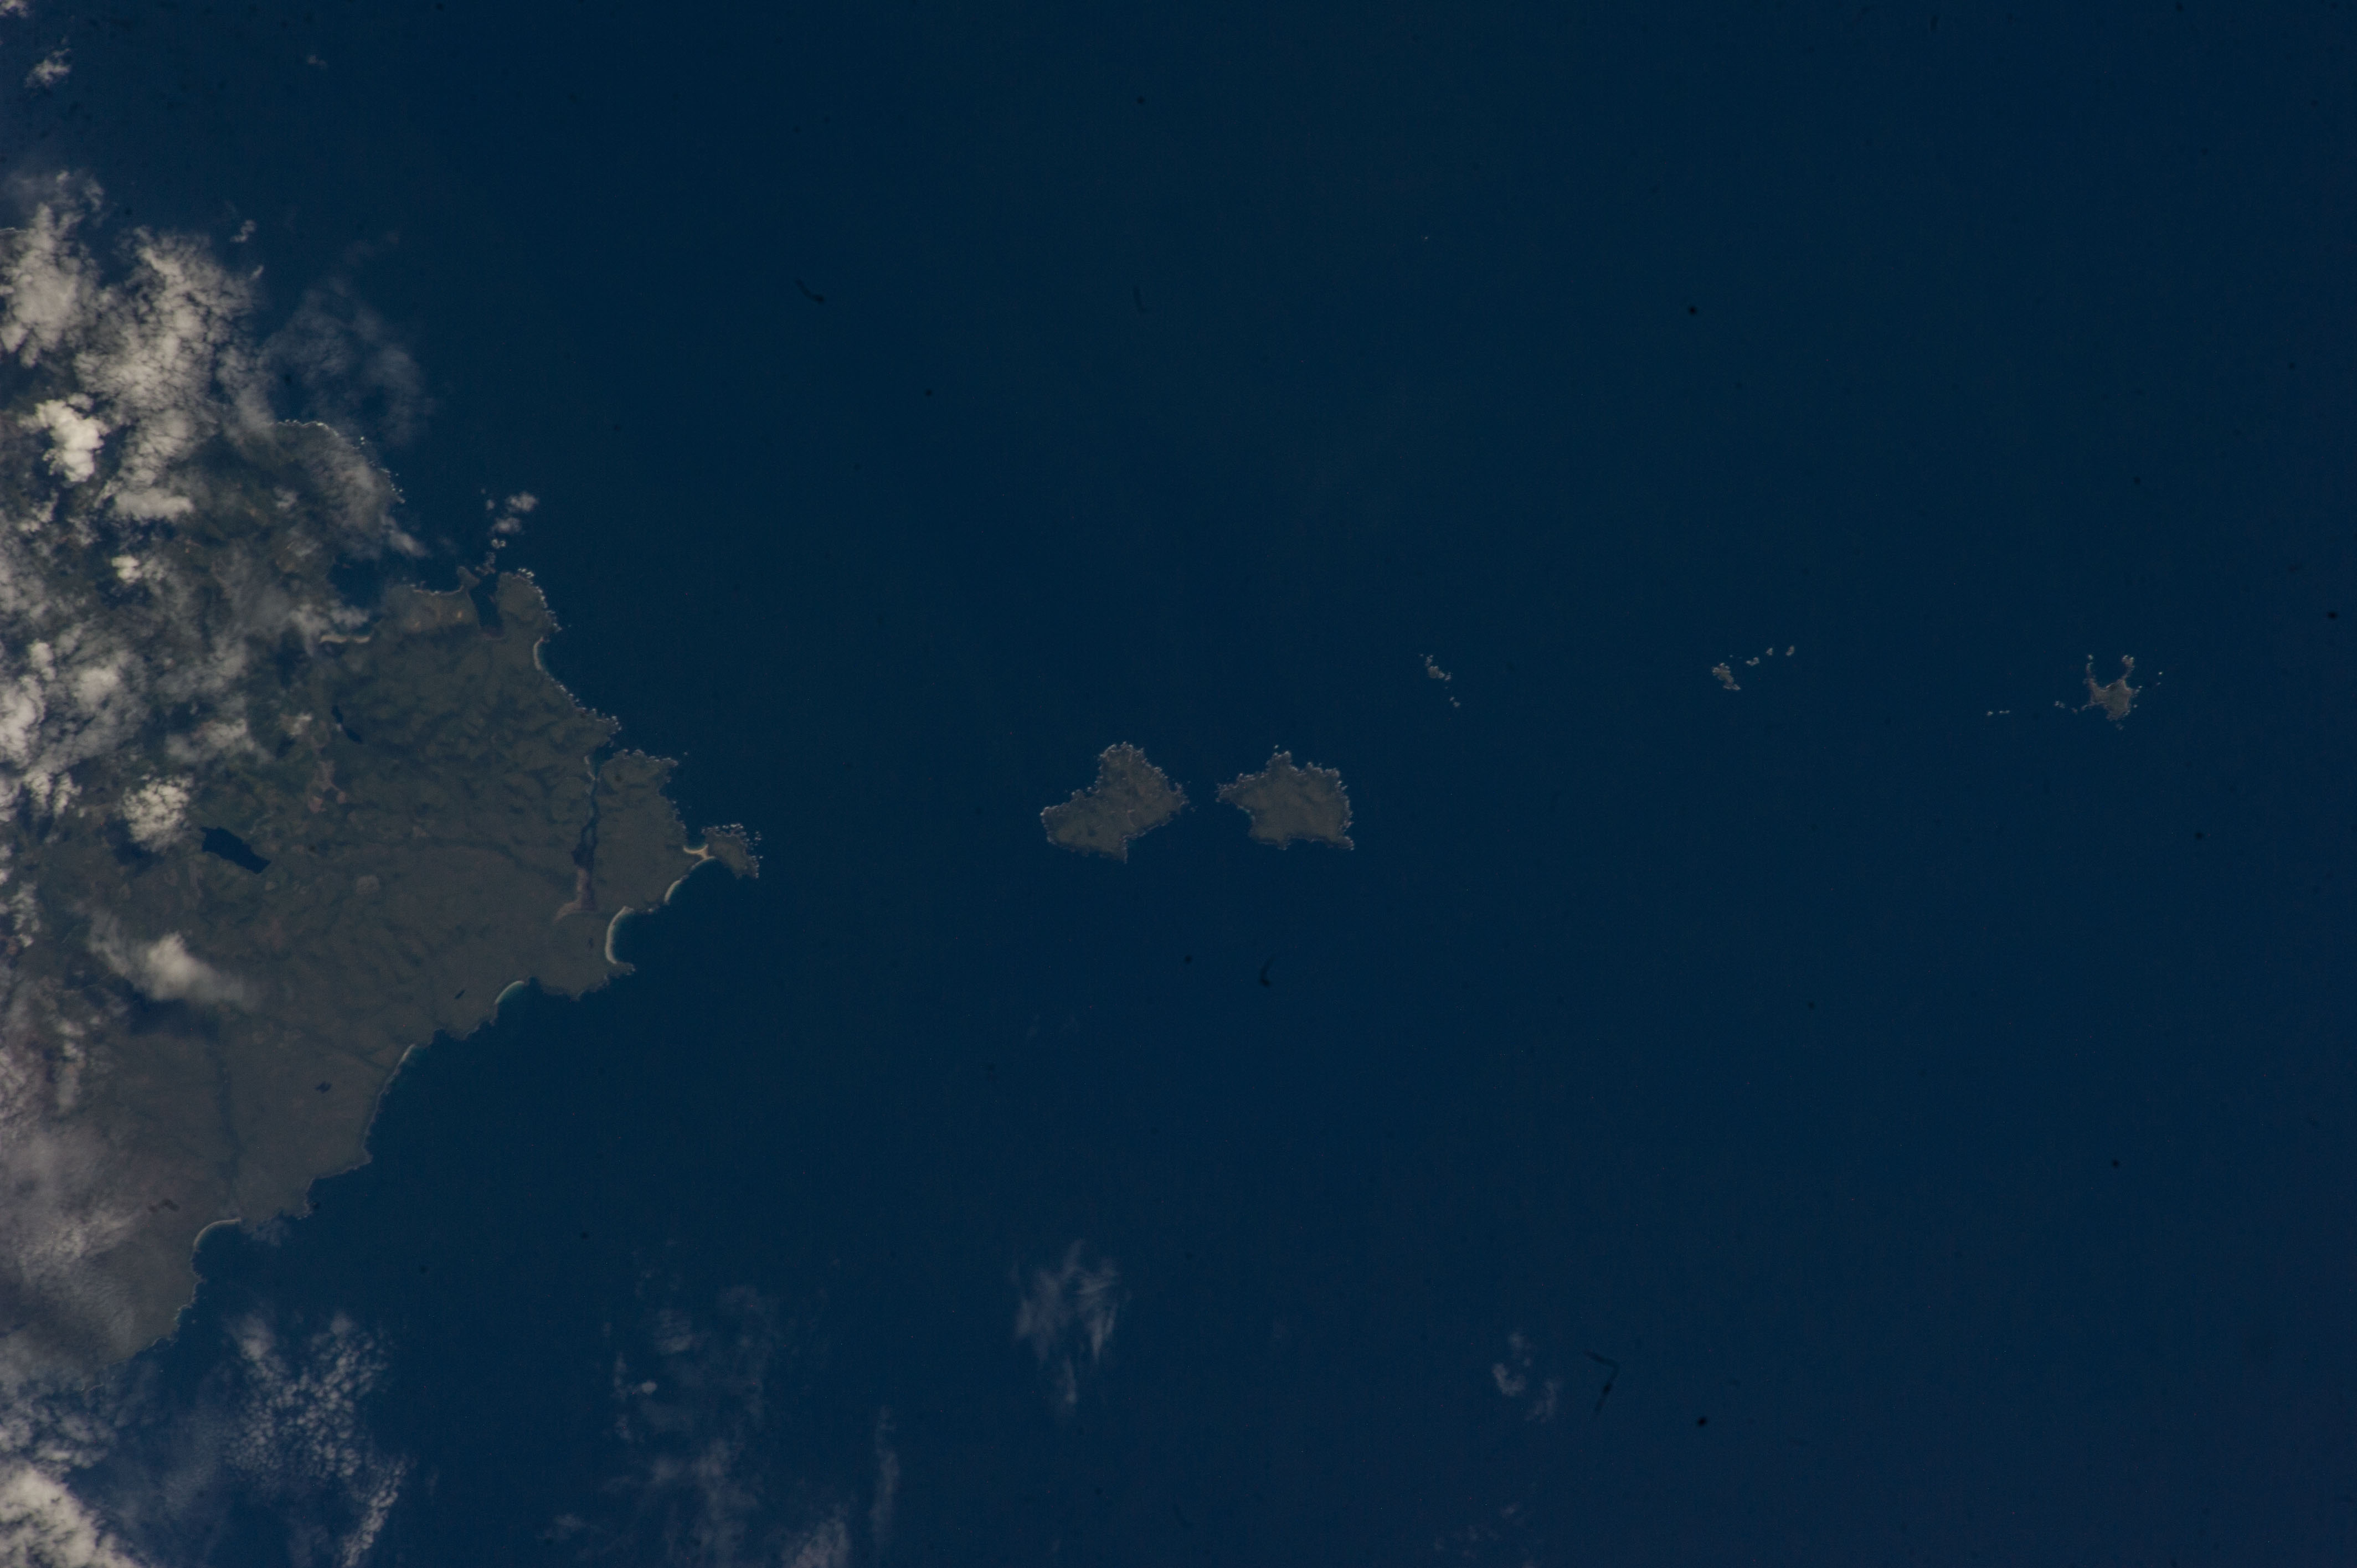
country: CANADA-BC
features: LANZ ISLANDS, SCOTT ISLANDS, SARTINE ISLAND ECOLOGICAL RESERVE, CAPE SCOTT PROVINCIAL PARK
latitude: 50.8
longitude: -128.6
